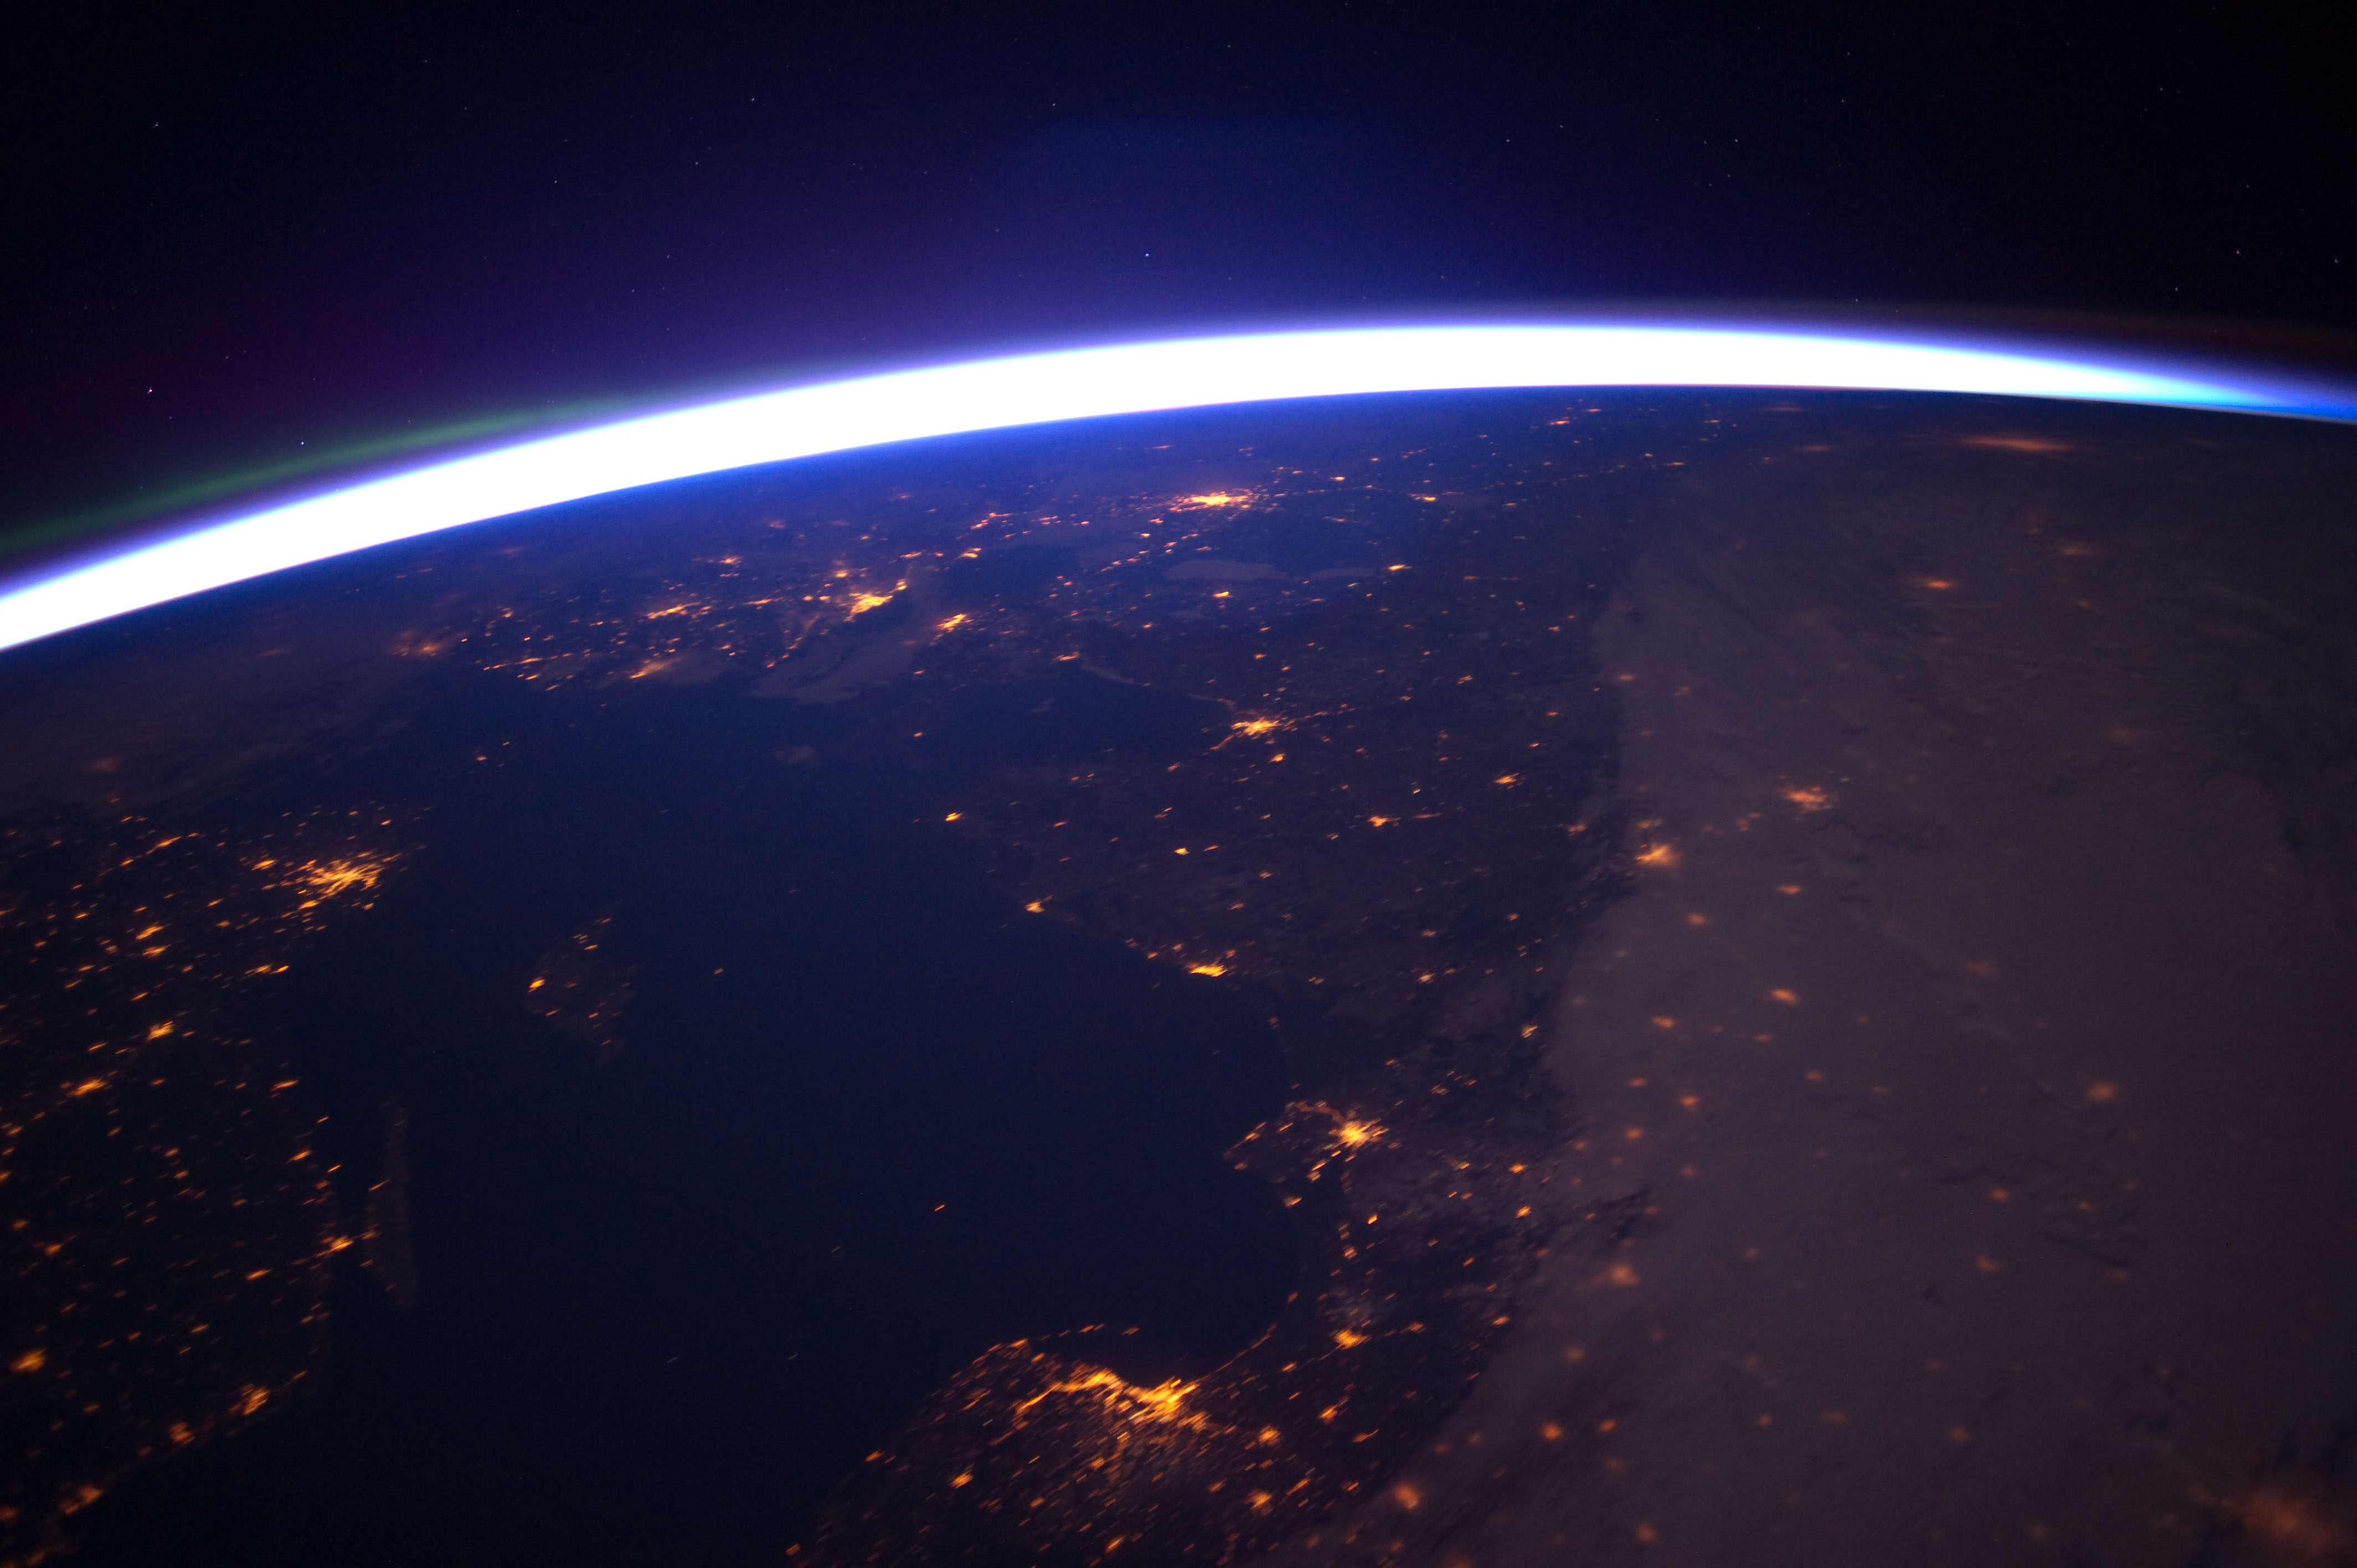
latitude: 54.5
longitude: 18.6
